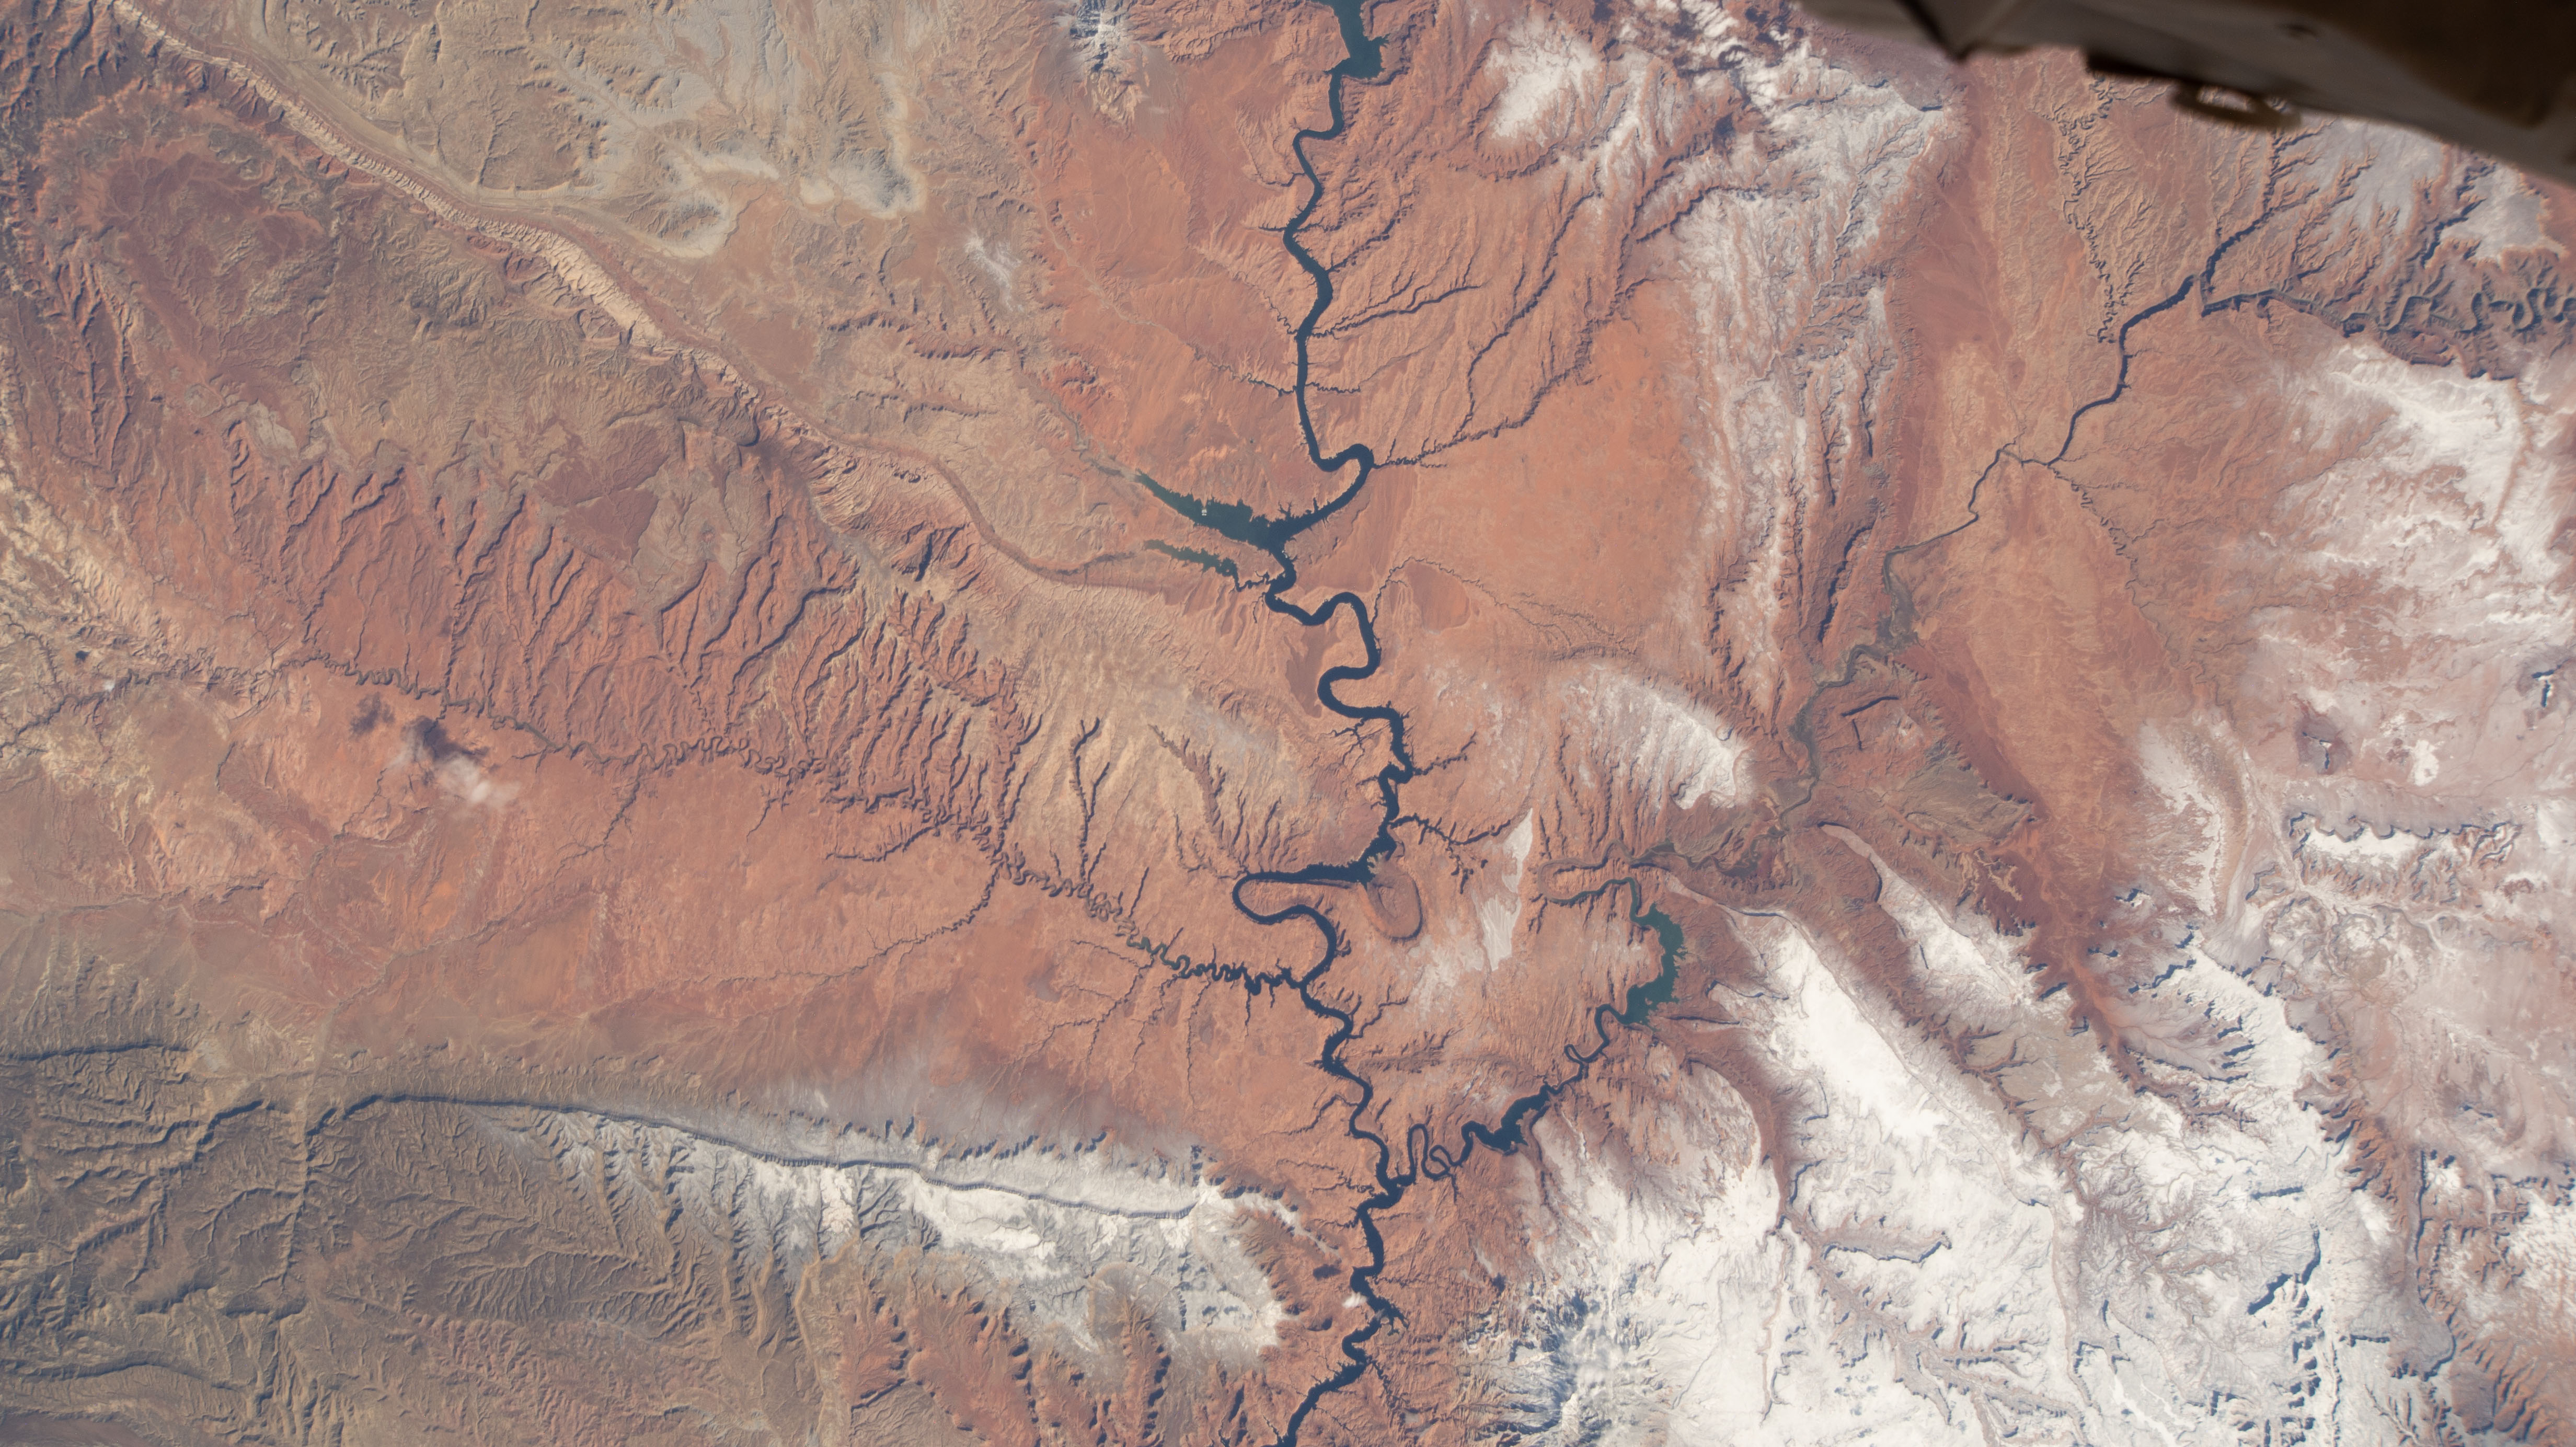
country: USA-UTAH
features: CAPITOL REEF NATIONAL PARK, GLEN CANYON, LAKE POWELL, HALLS CREEK
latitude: 37.4
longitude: -110.6
